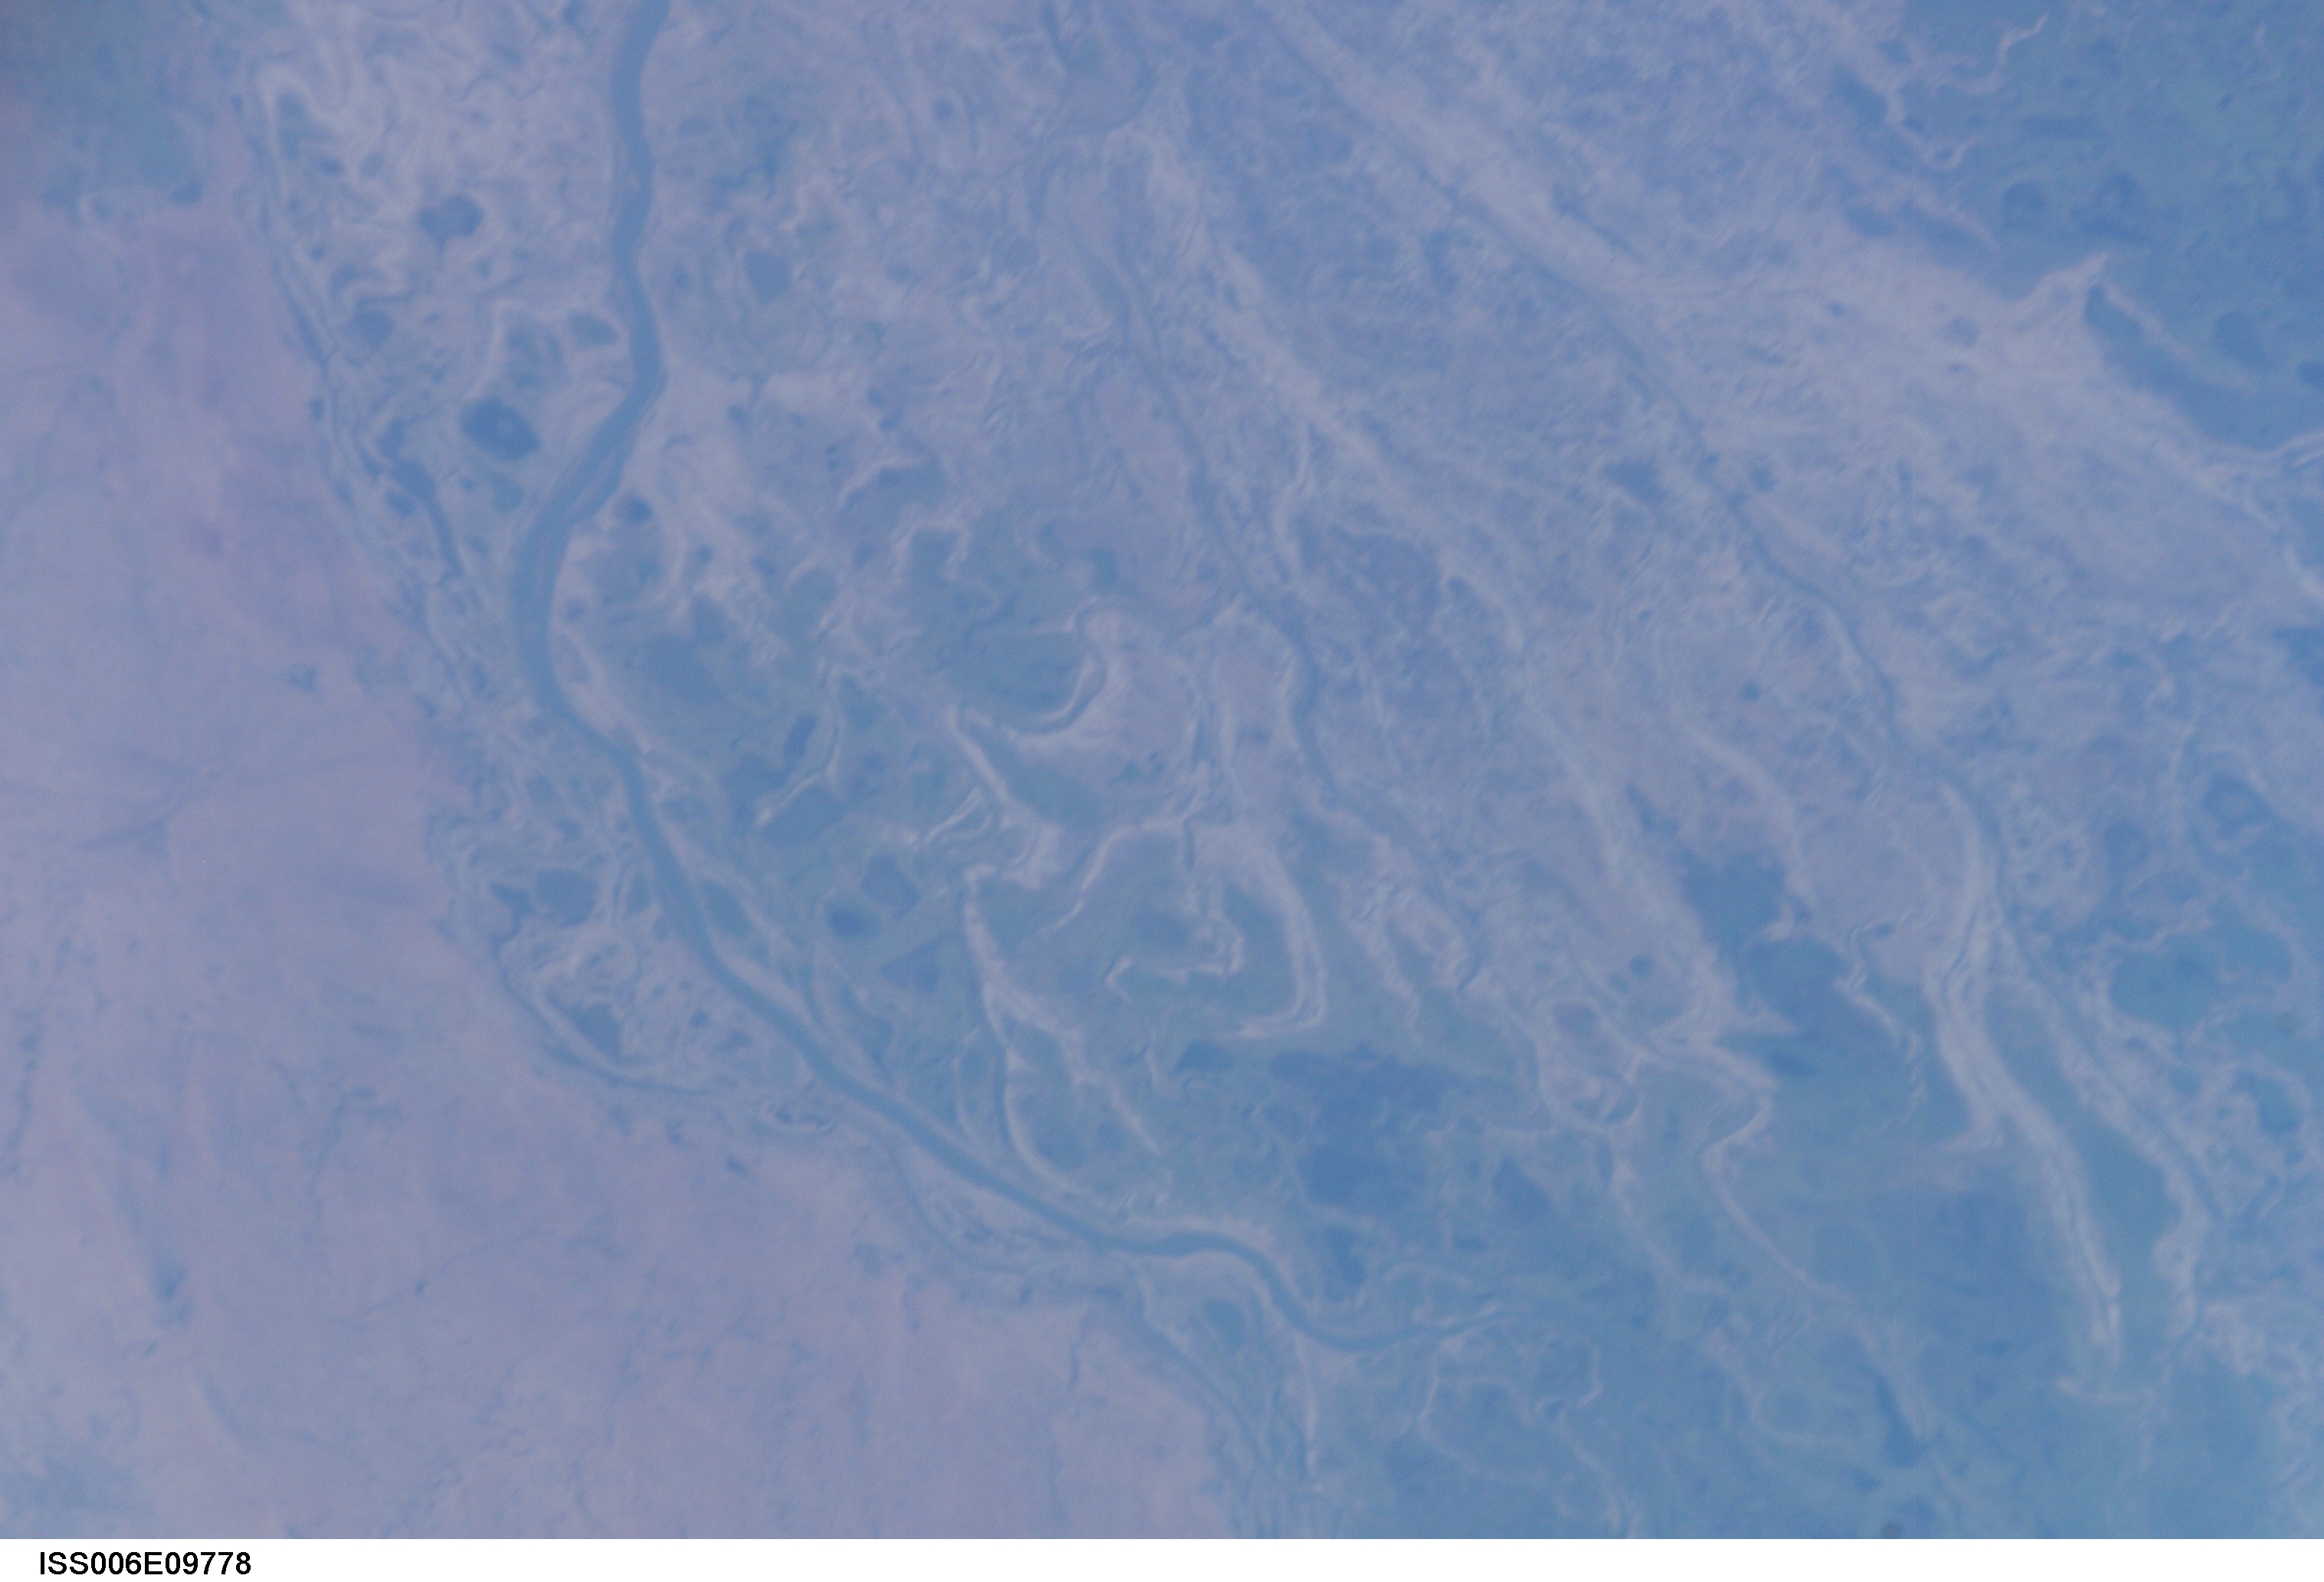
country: MALI
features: NIGER RIVER, LAKE DEBO, MARSH
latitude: 15.0
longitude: -4.0
